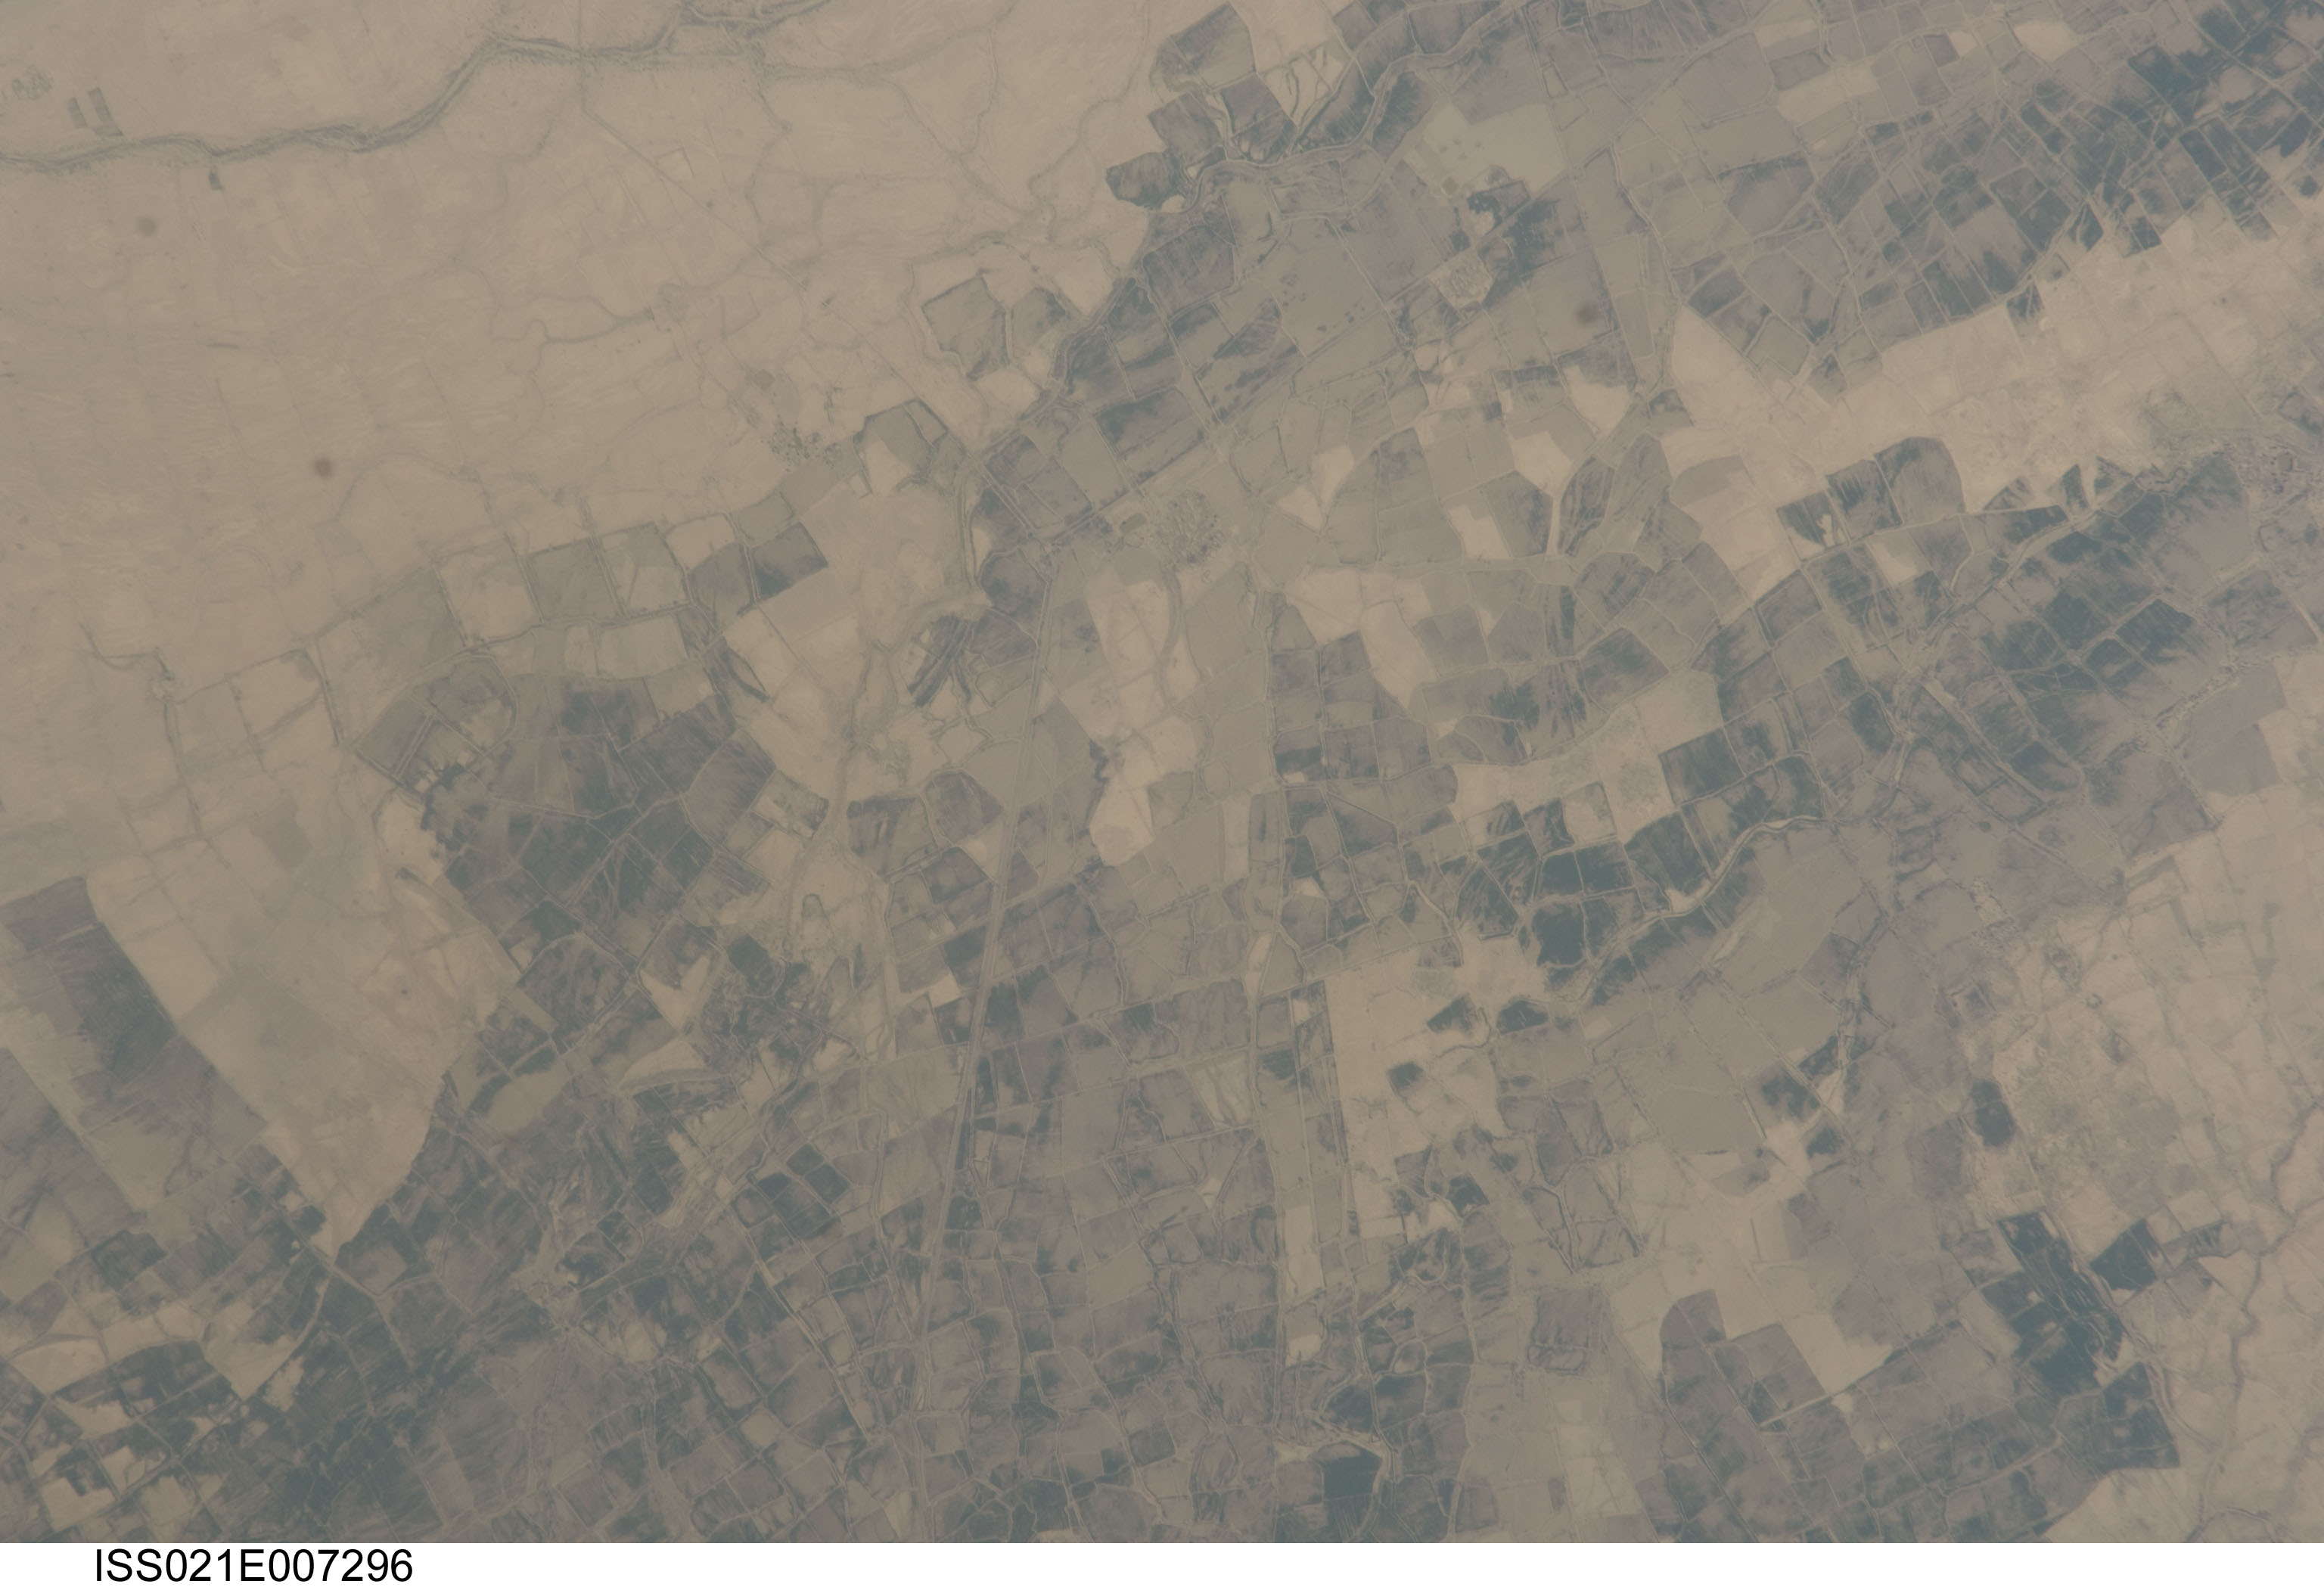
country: PAKISTAN
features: FARMLAND,BALOCHISTAN PROVINCE
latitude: 29.0
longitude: 67.9
